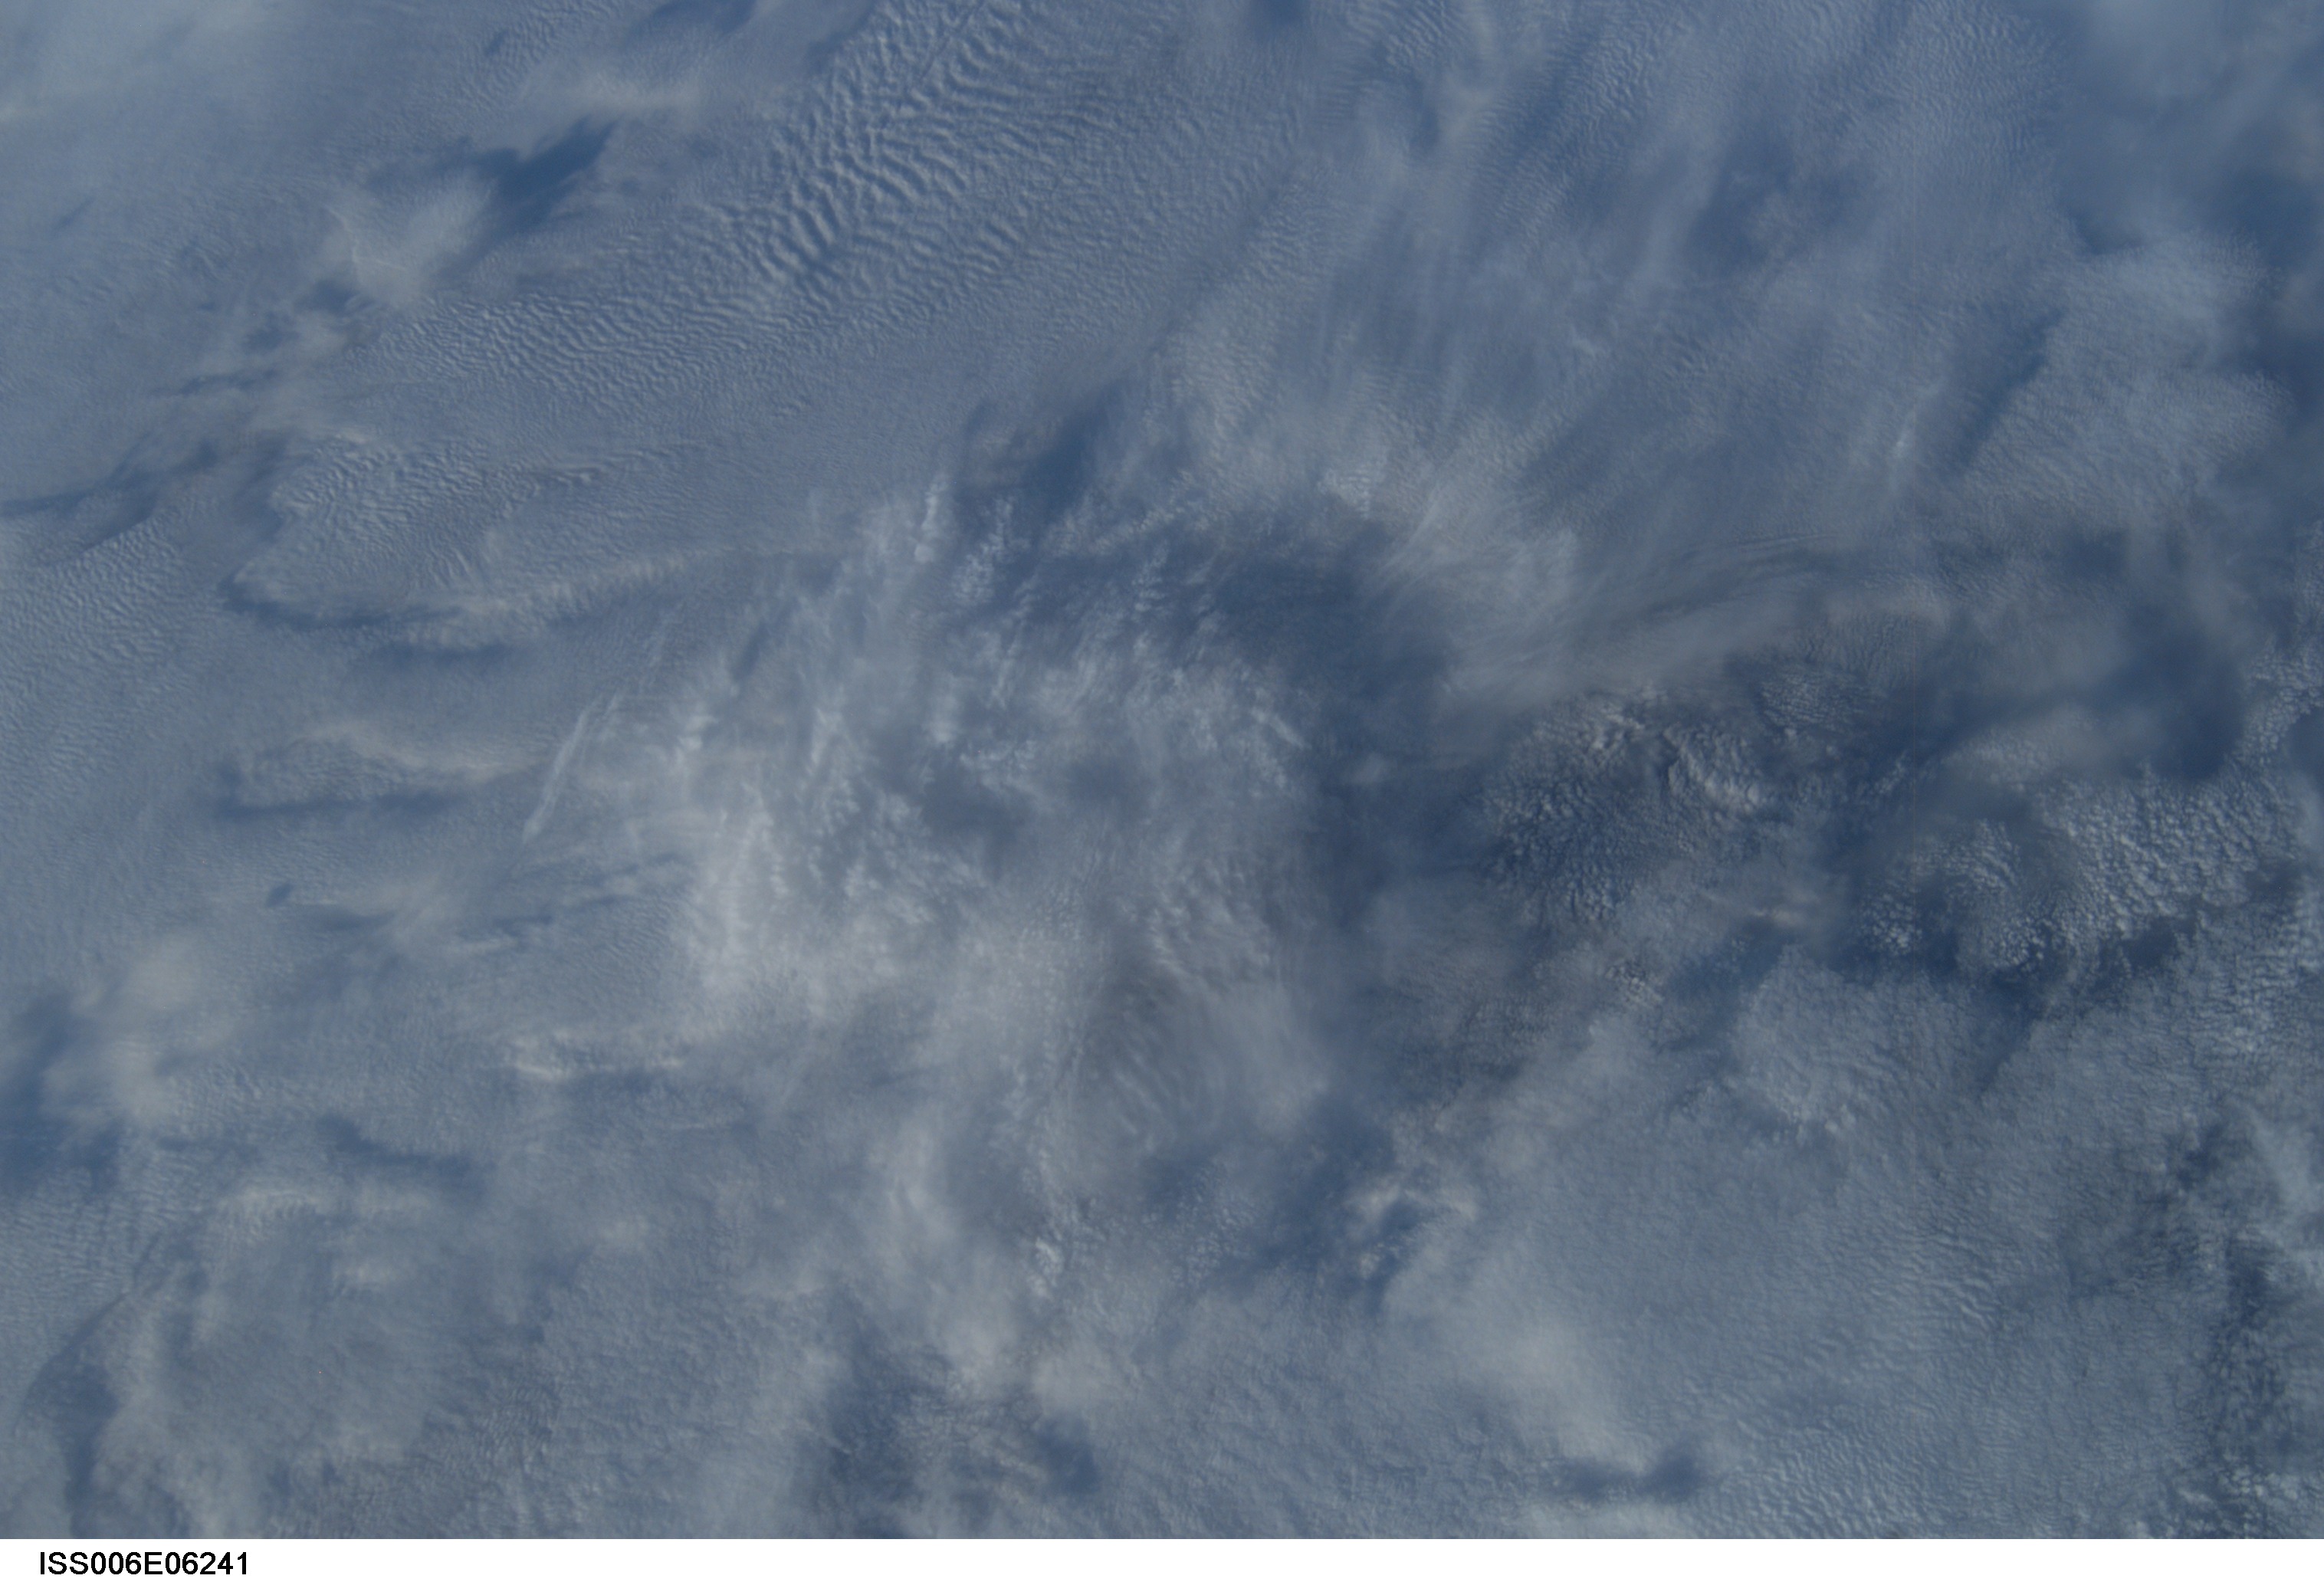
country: CLOUDS
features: STRATUS FIELD LAYERS, WAVES
